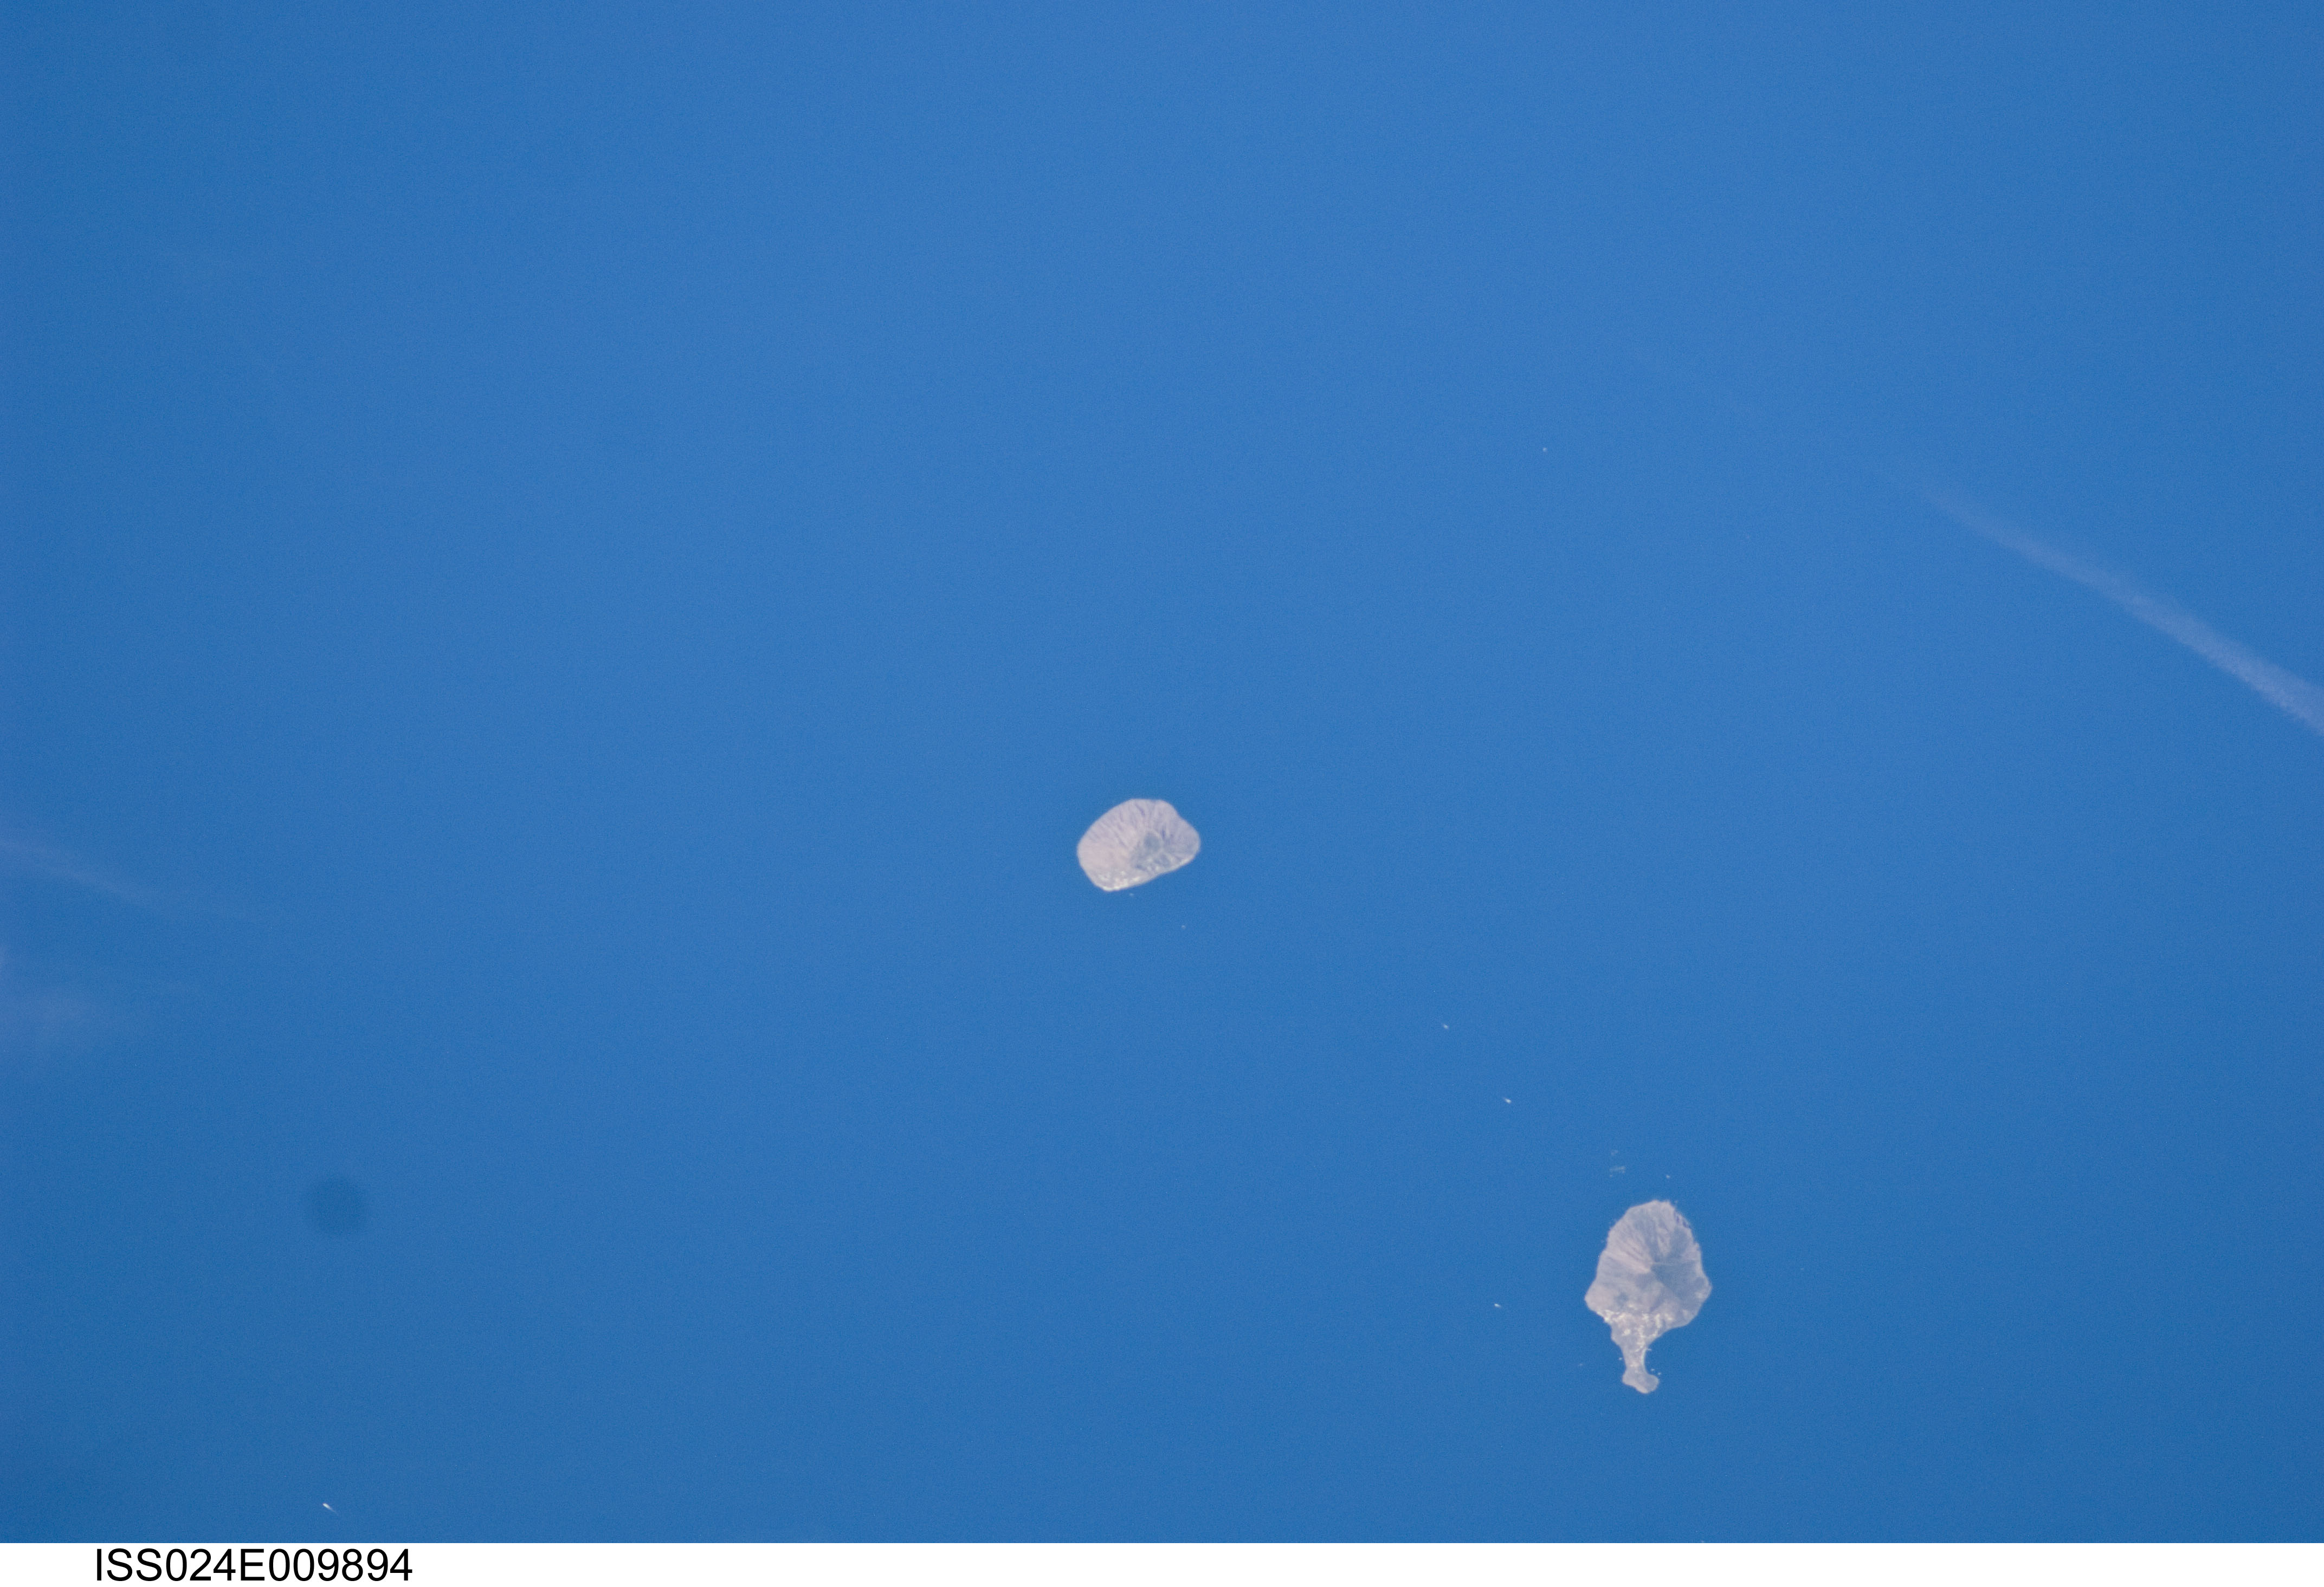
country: SICILY
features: ALICUDI I., FILLICUDI I., TYRRHENIAN SEA
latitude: 38.5
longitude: 14.3
